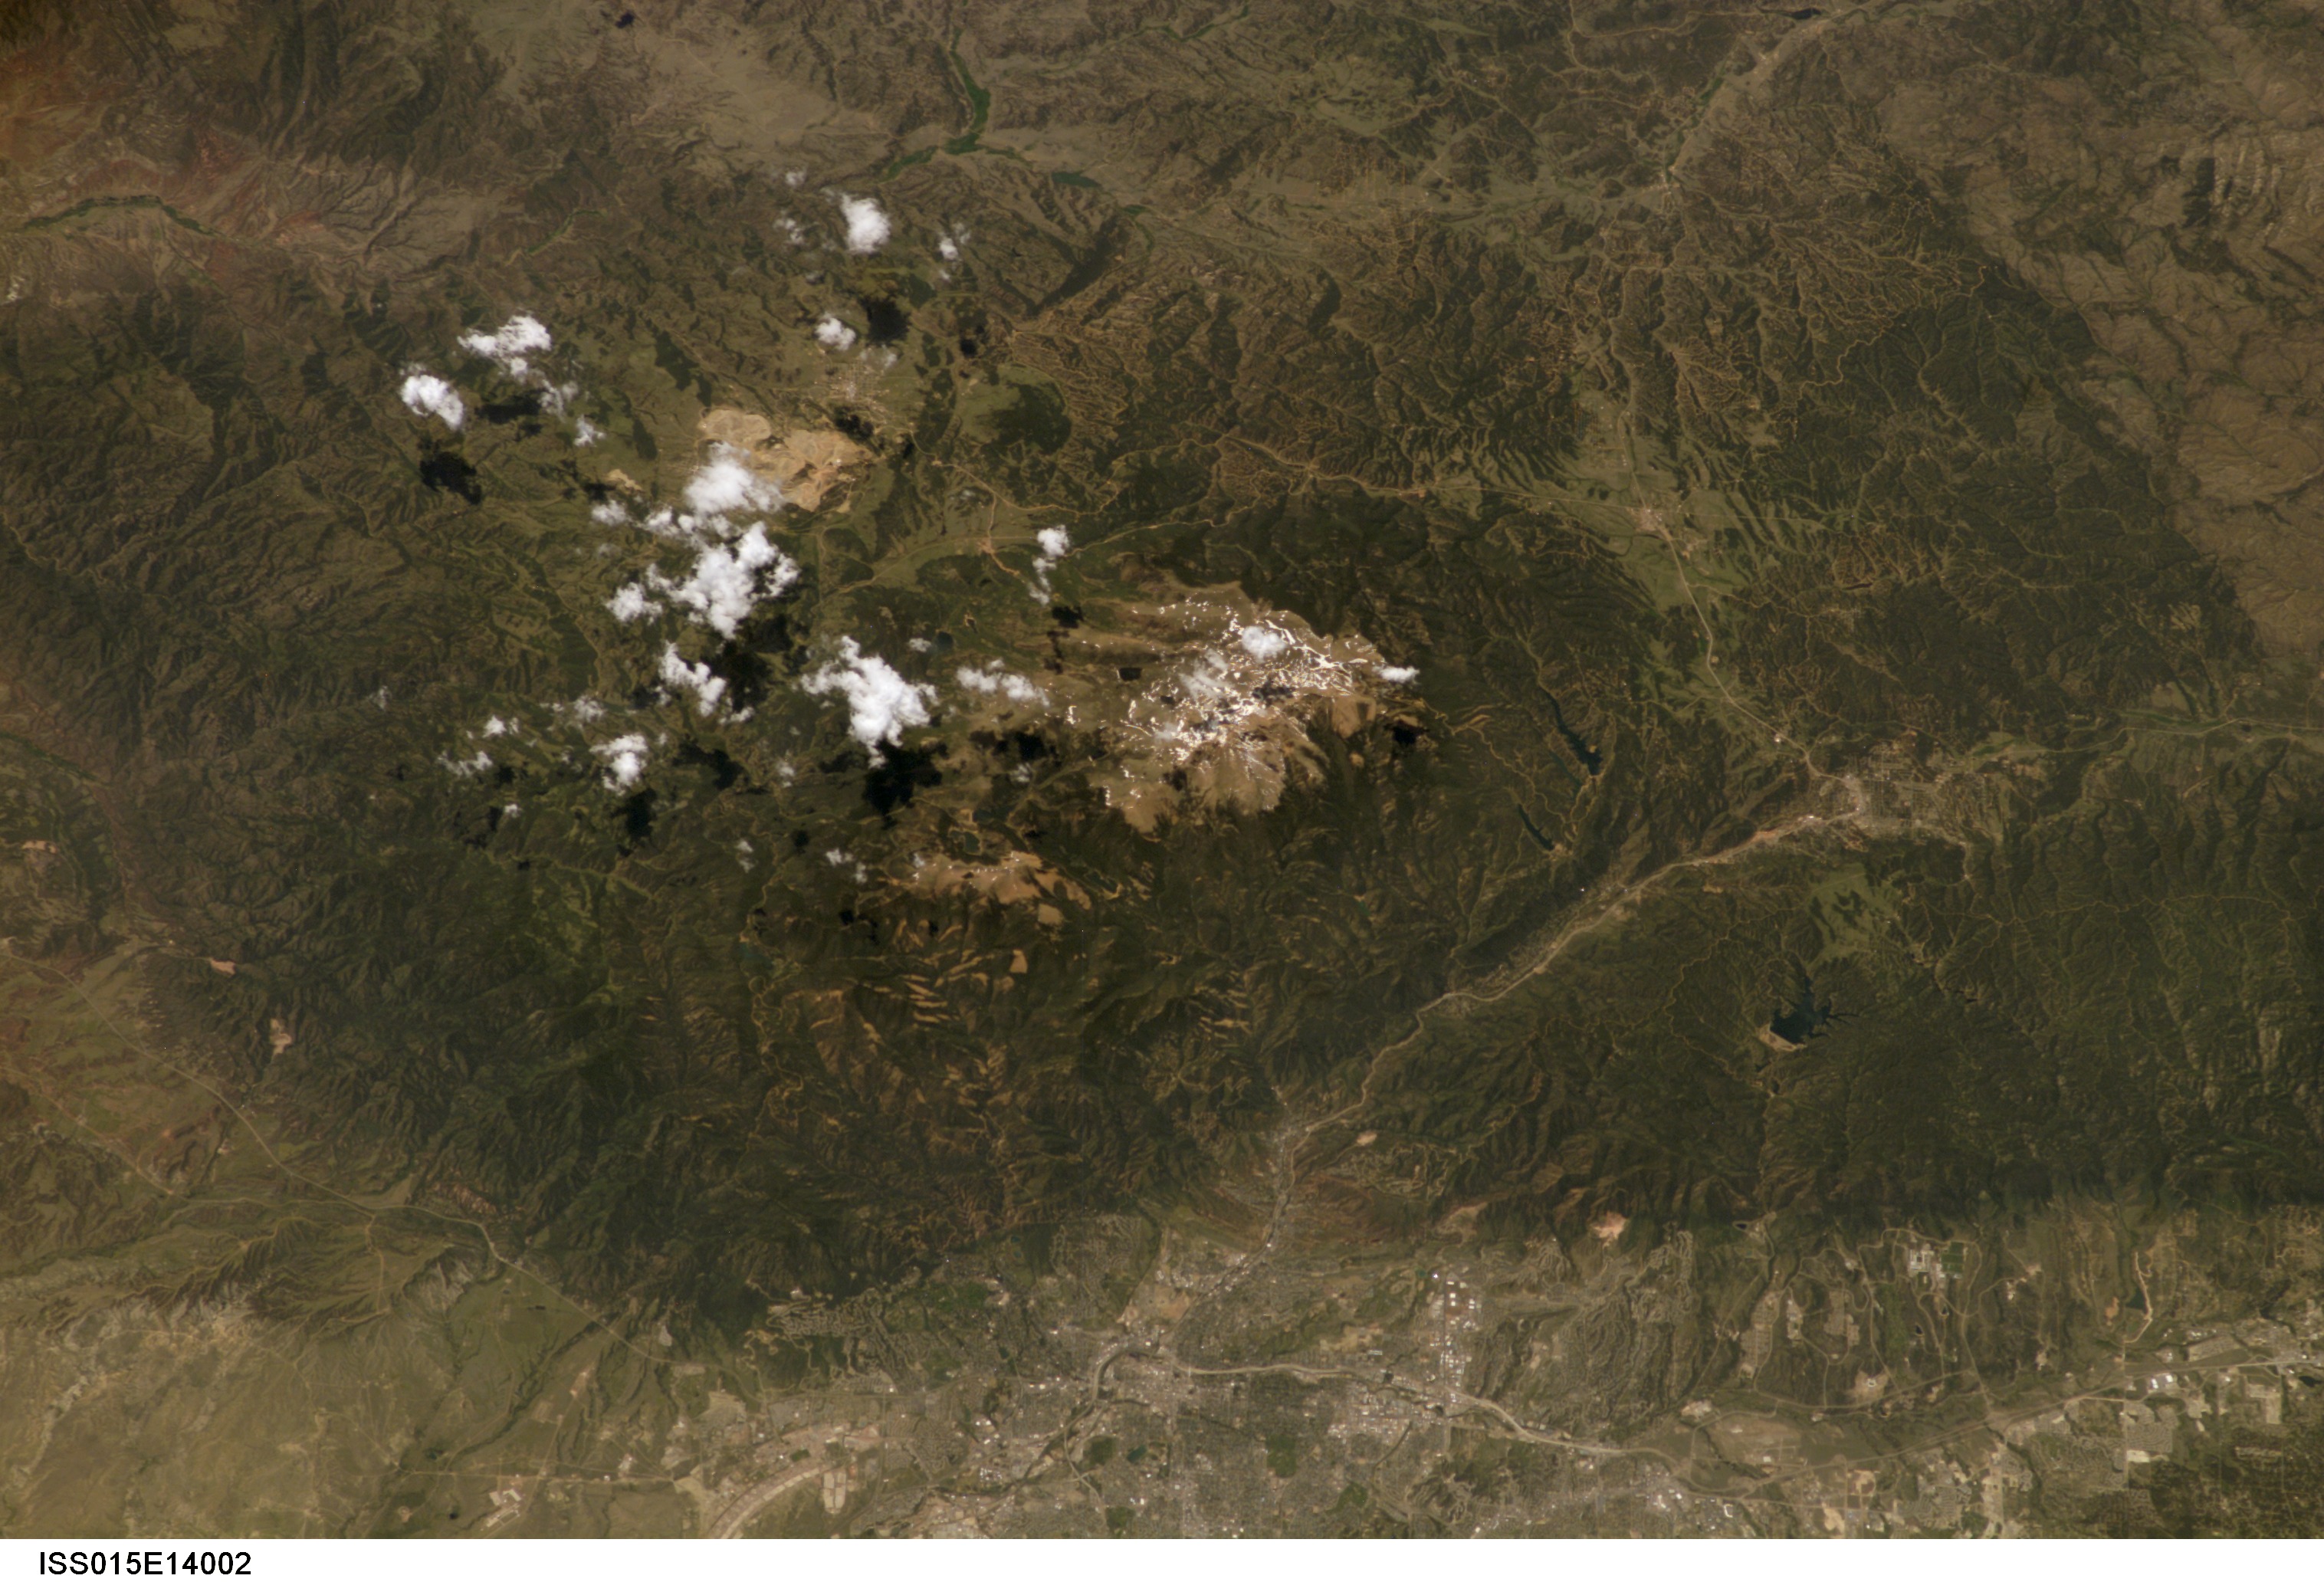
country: USA-COLORADO
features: PIKES PEAK, COLORADO SPRINGS
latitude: 39.0
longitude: -105.0
